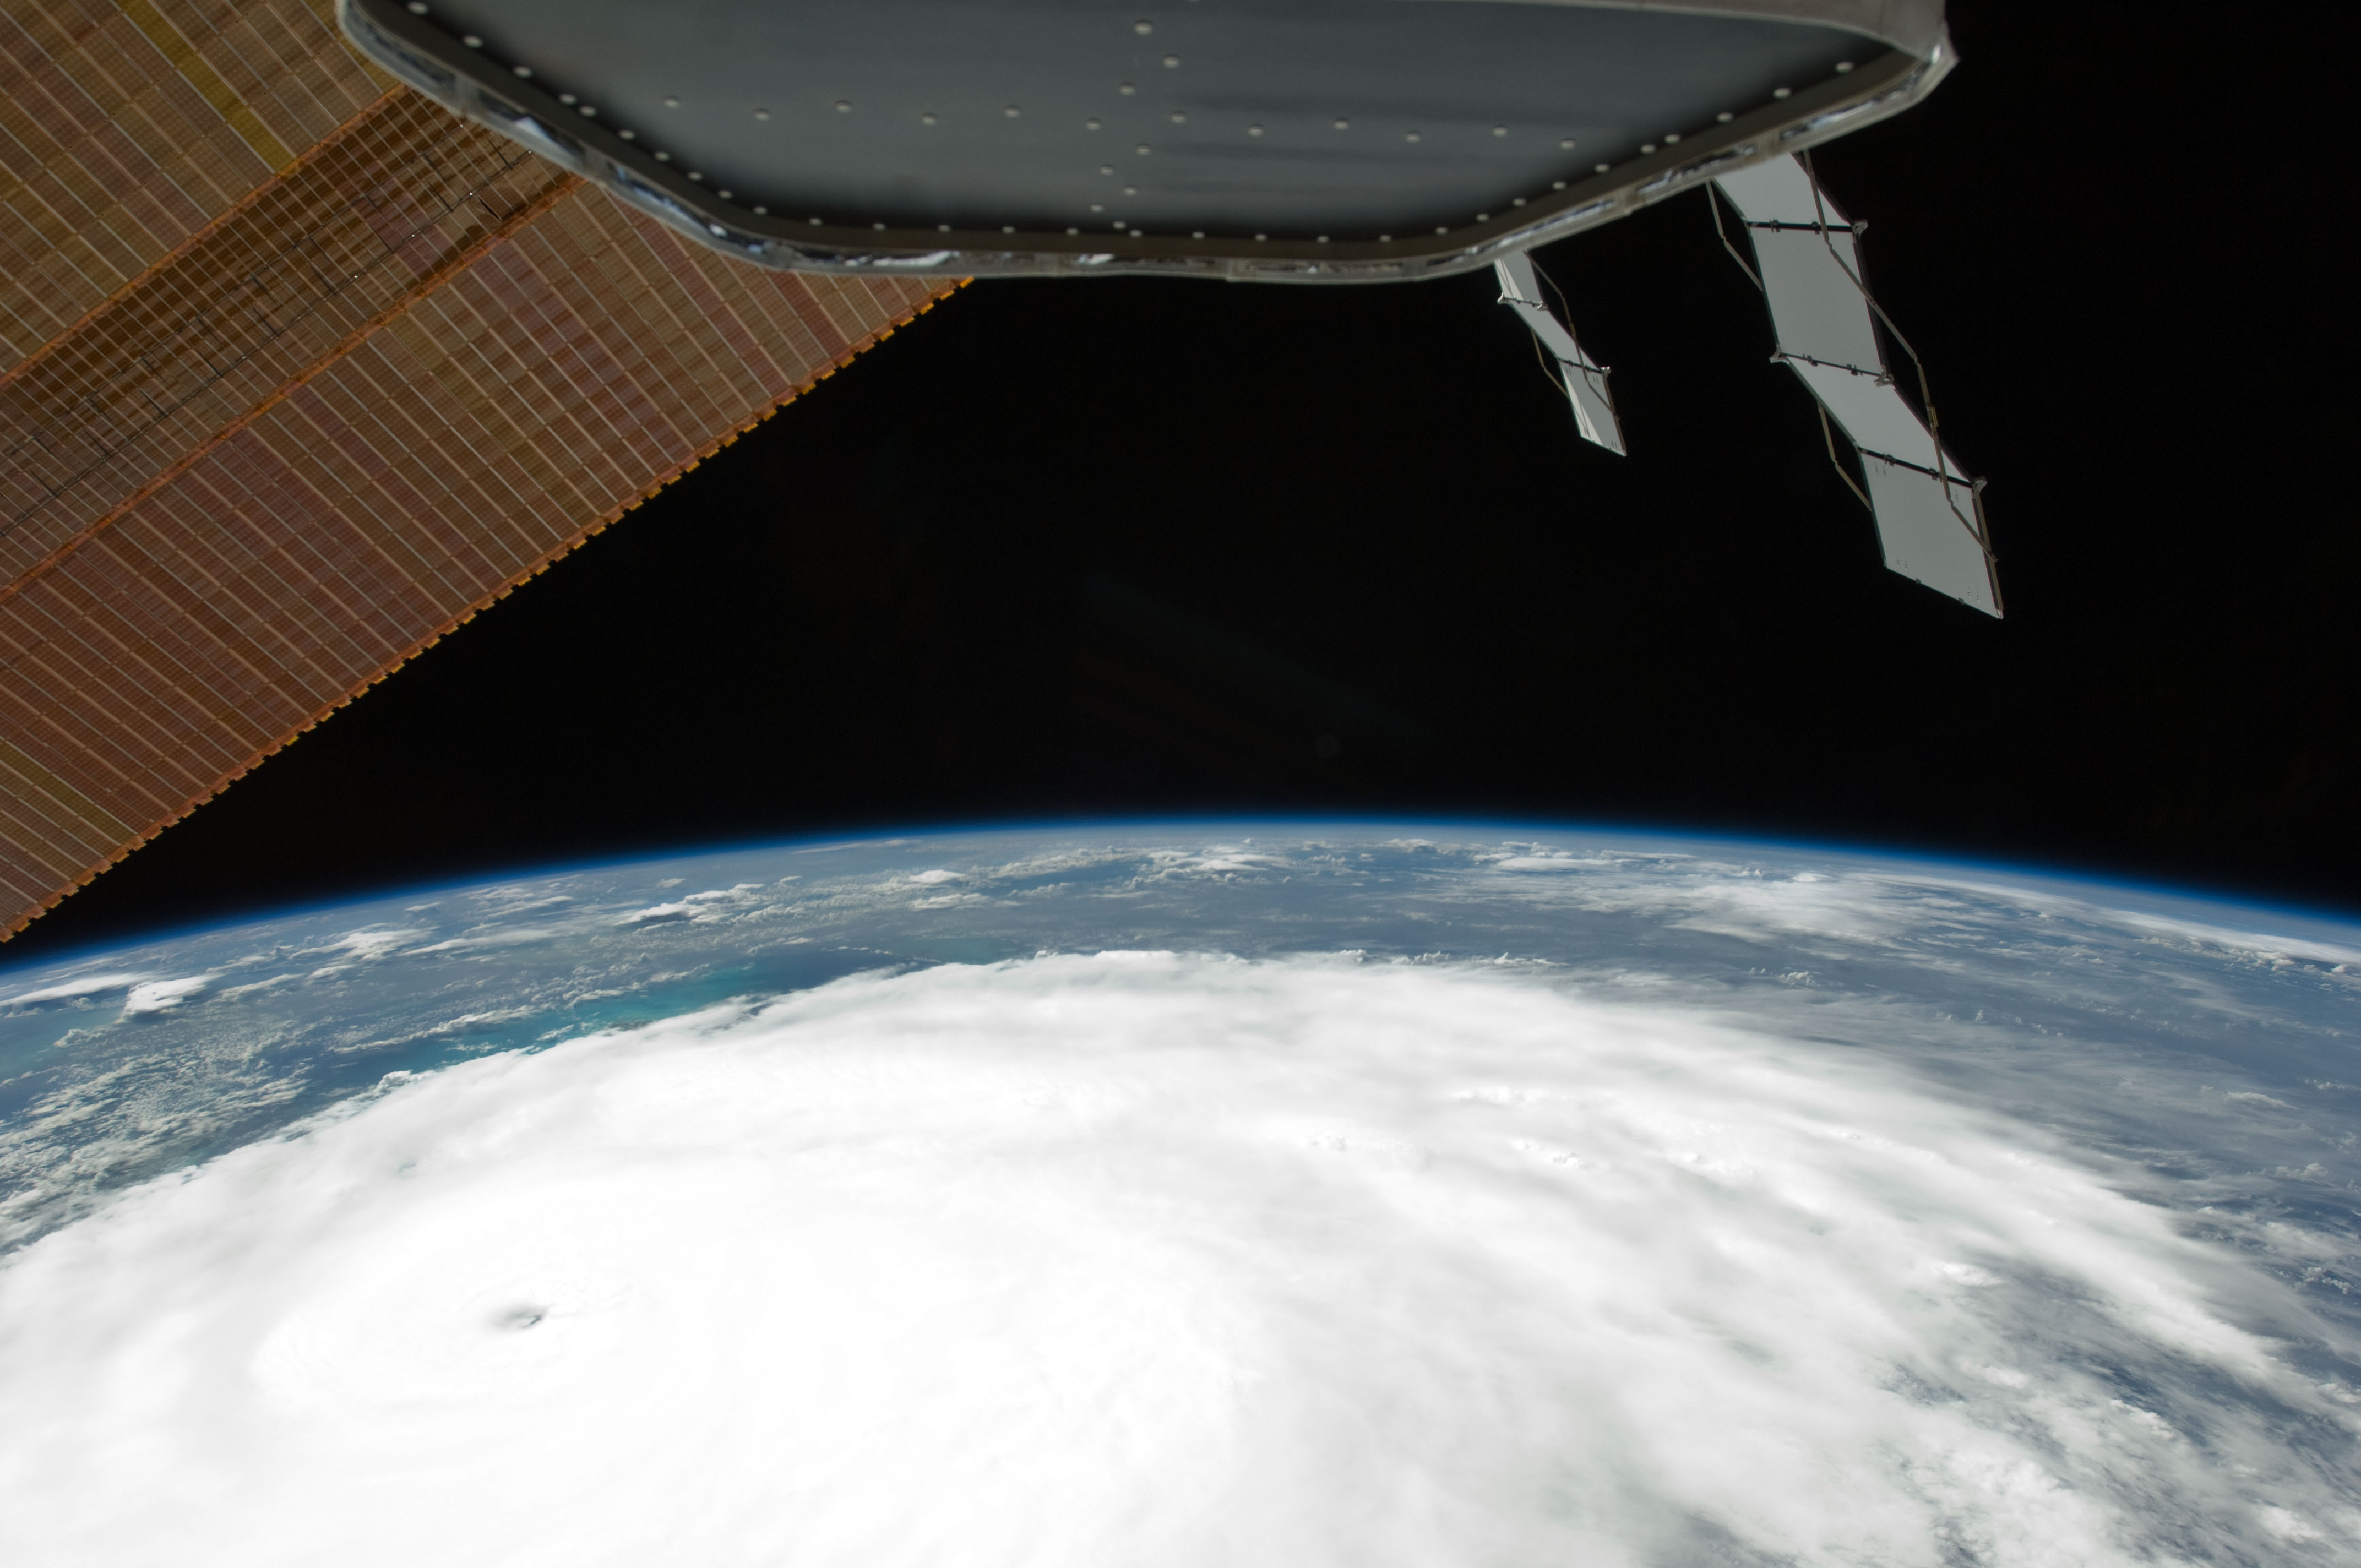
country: BAHAMAS
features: PAN-HURRICANE IRENE, EYE, ATLANTIC O., STORM BANDS, ISS
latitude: 23.5
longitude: -74.5
